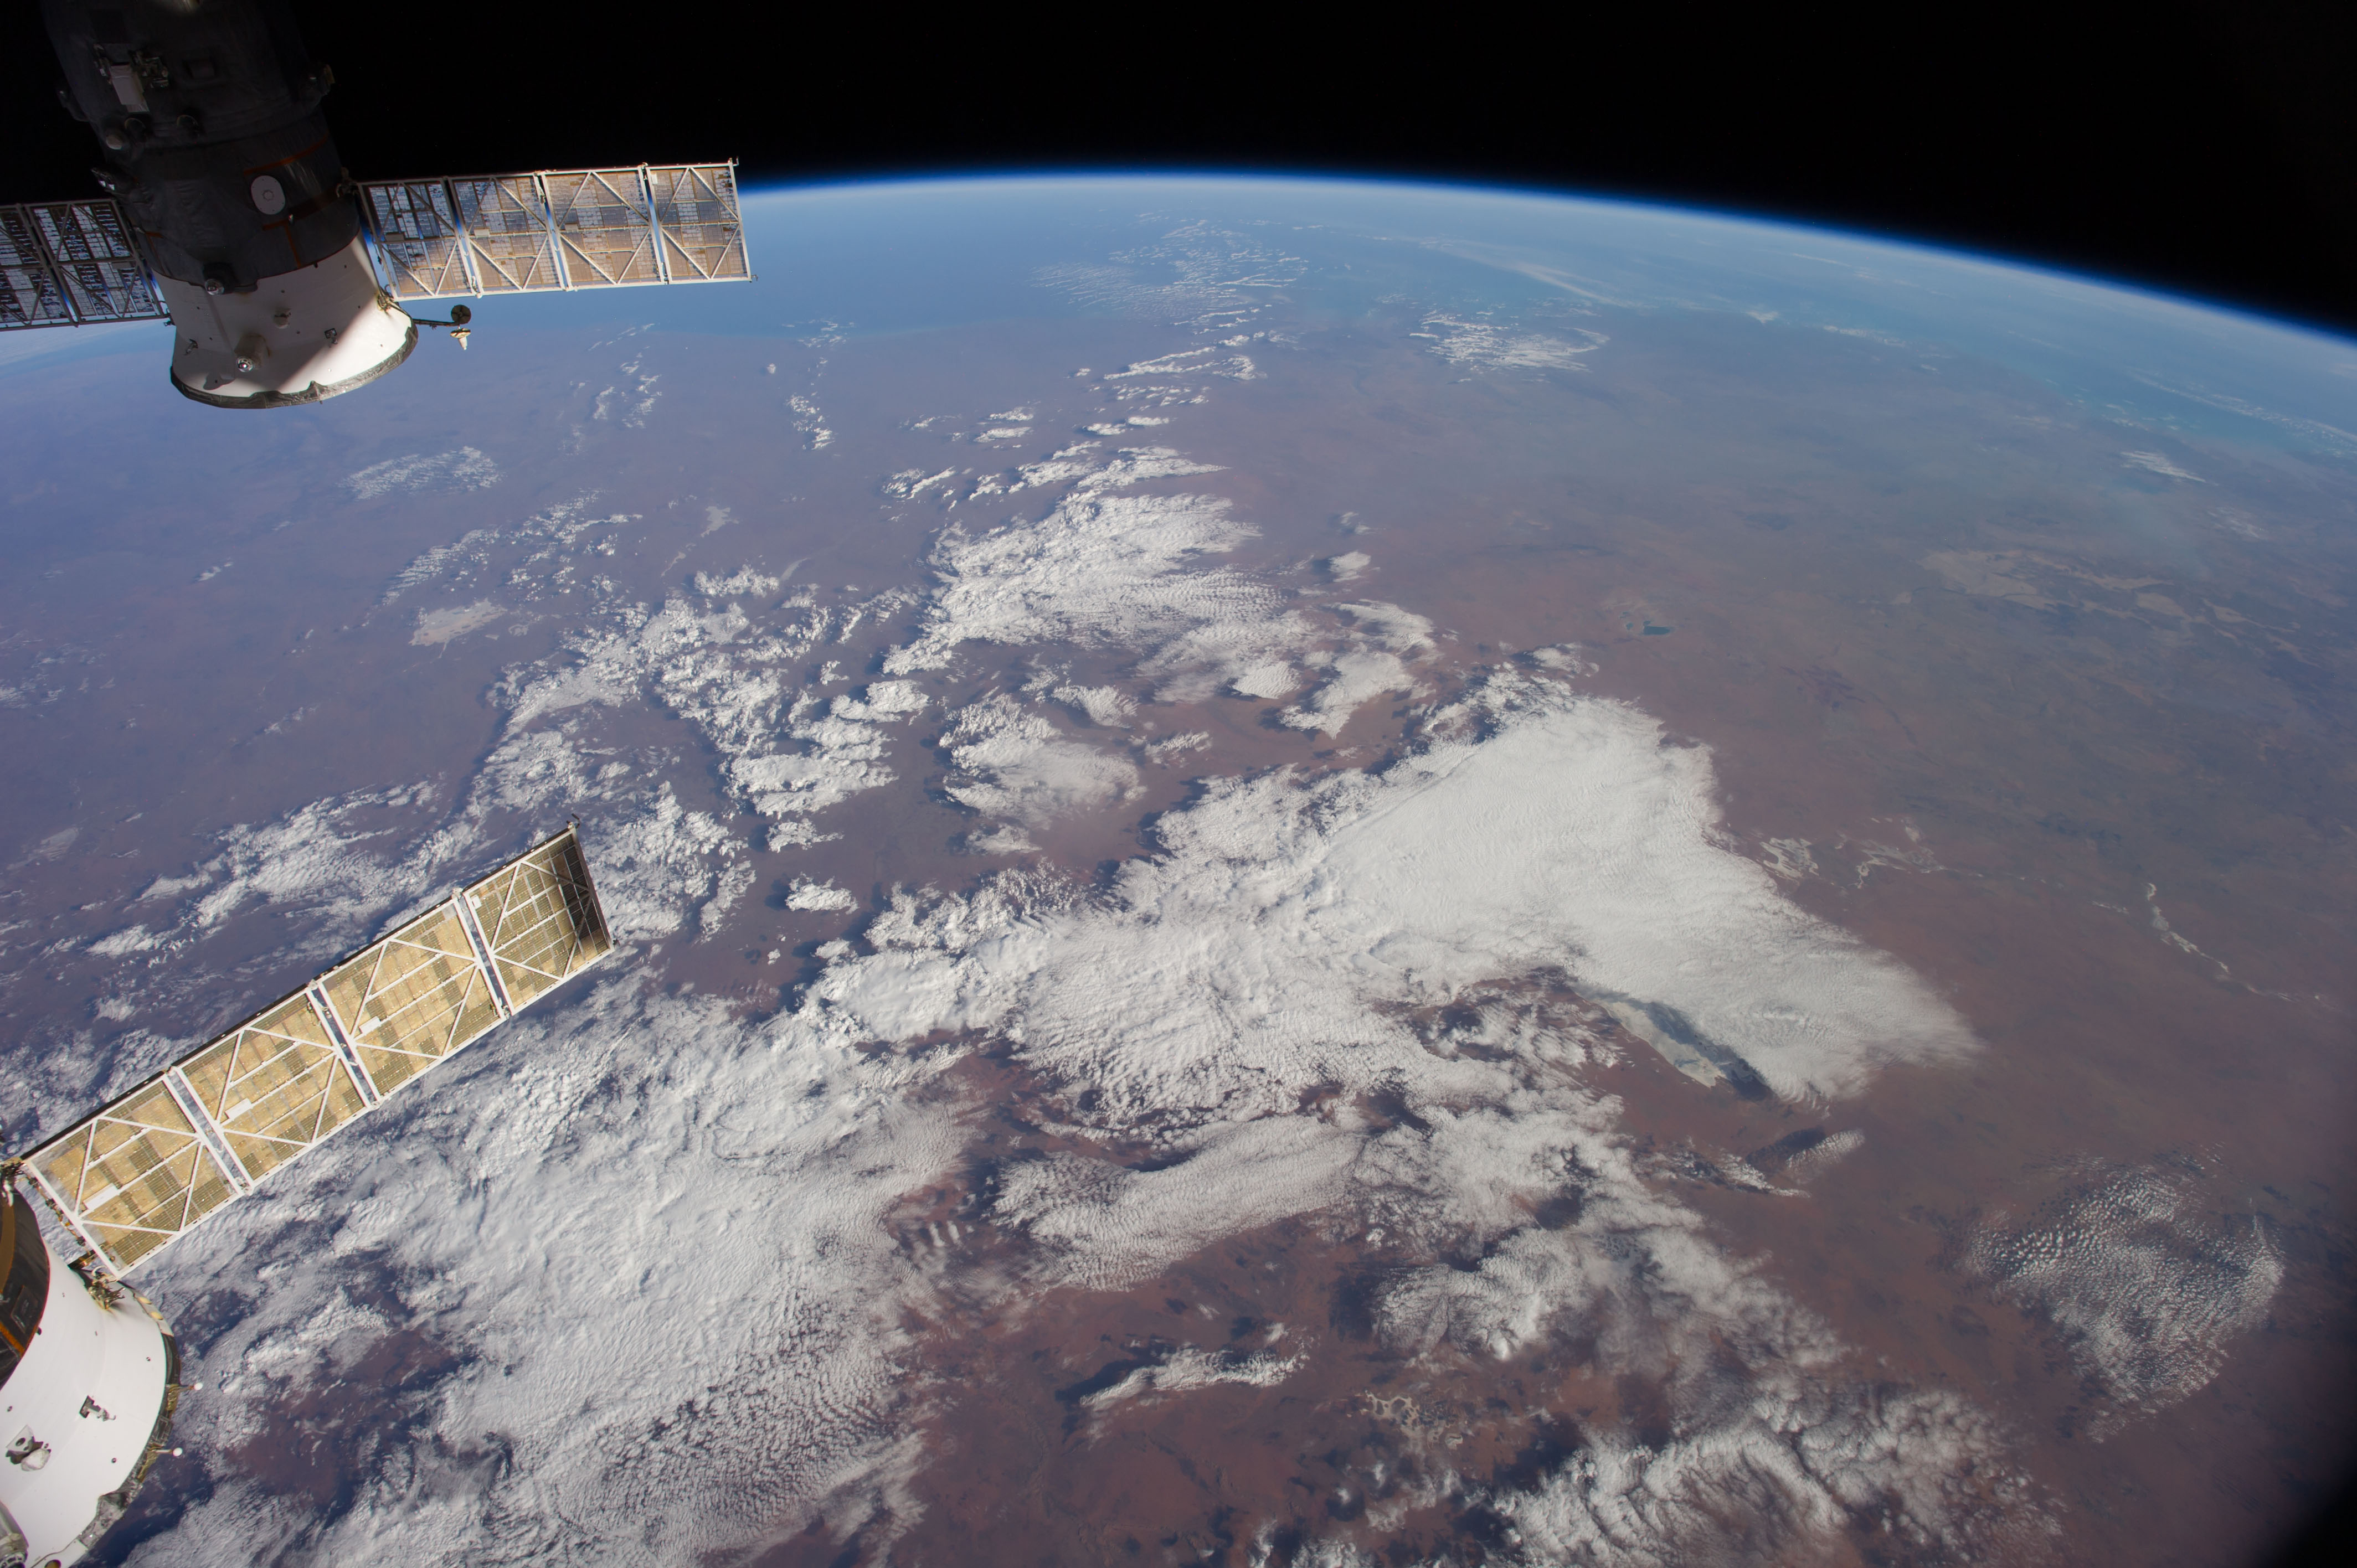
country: AUSTRALIA-WA
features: INDIAN O., L. GREGORY, L. MACKAY, GREAT SANDY DES., ATMOSPHERIC LIMB
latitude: -22.5
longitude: 126.0
